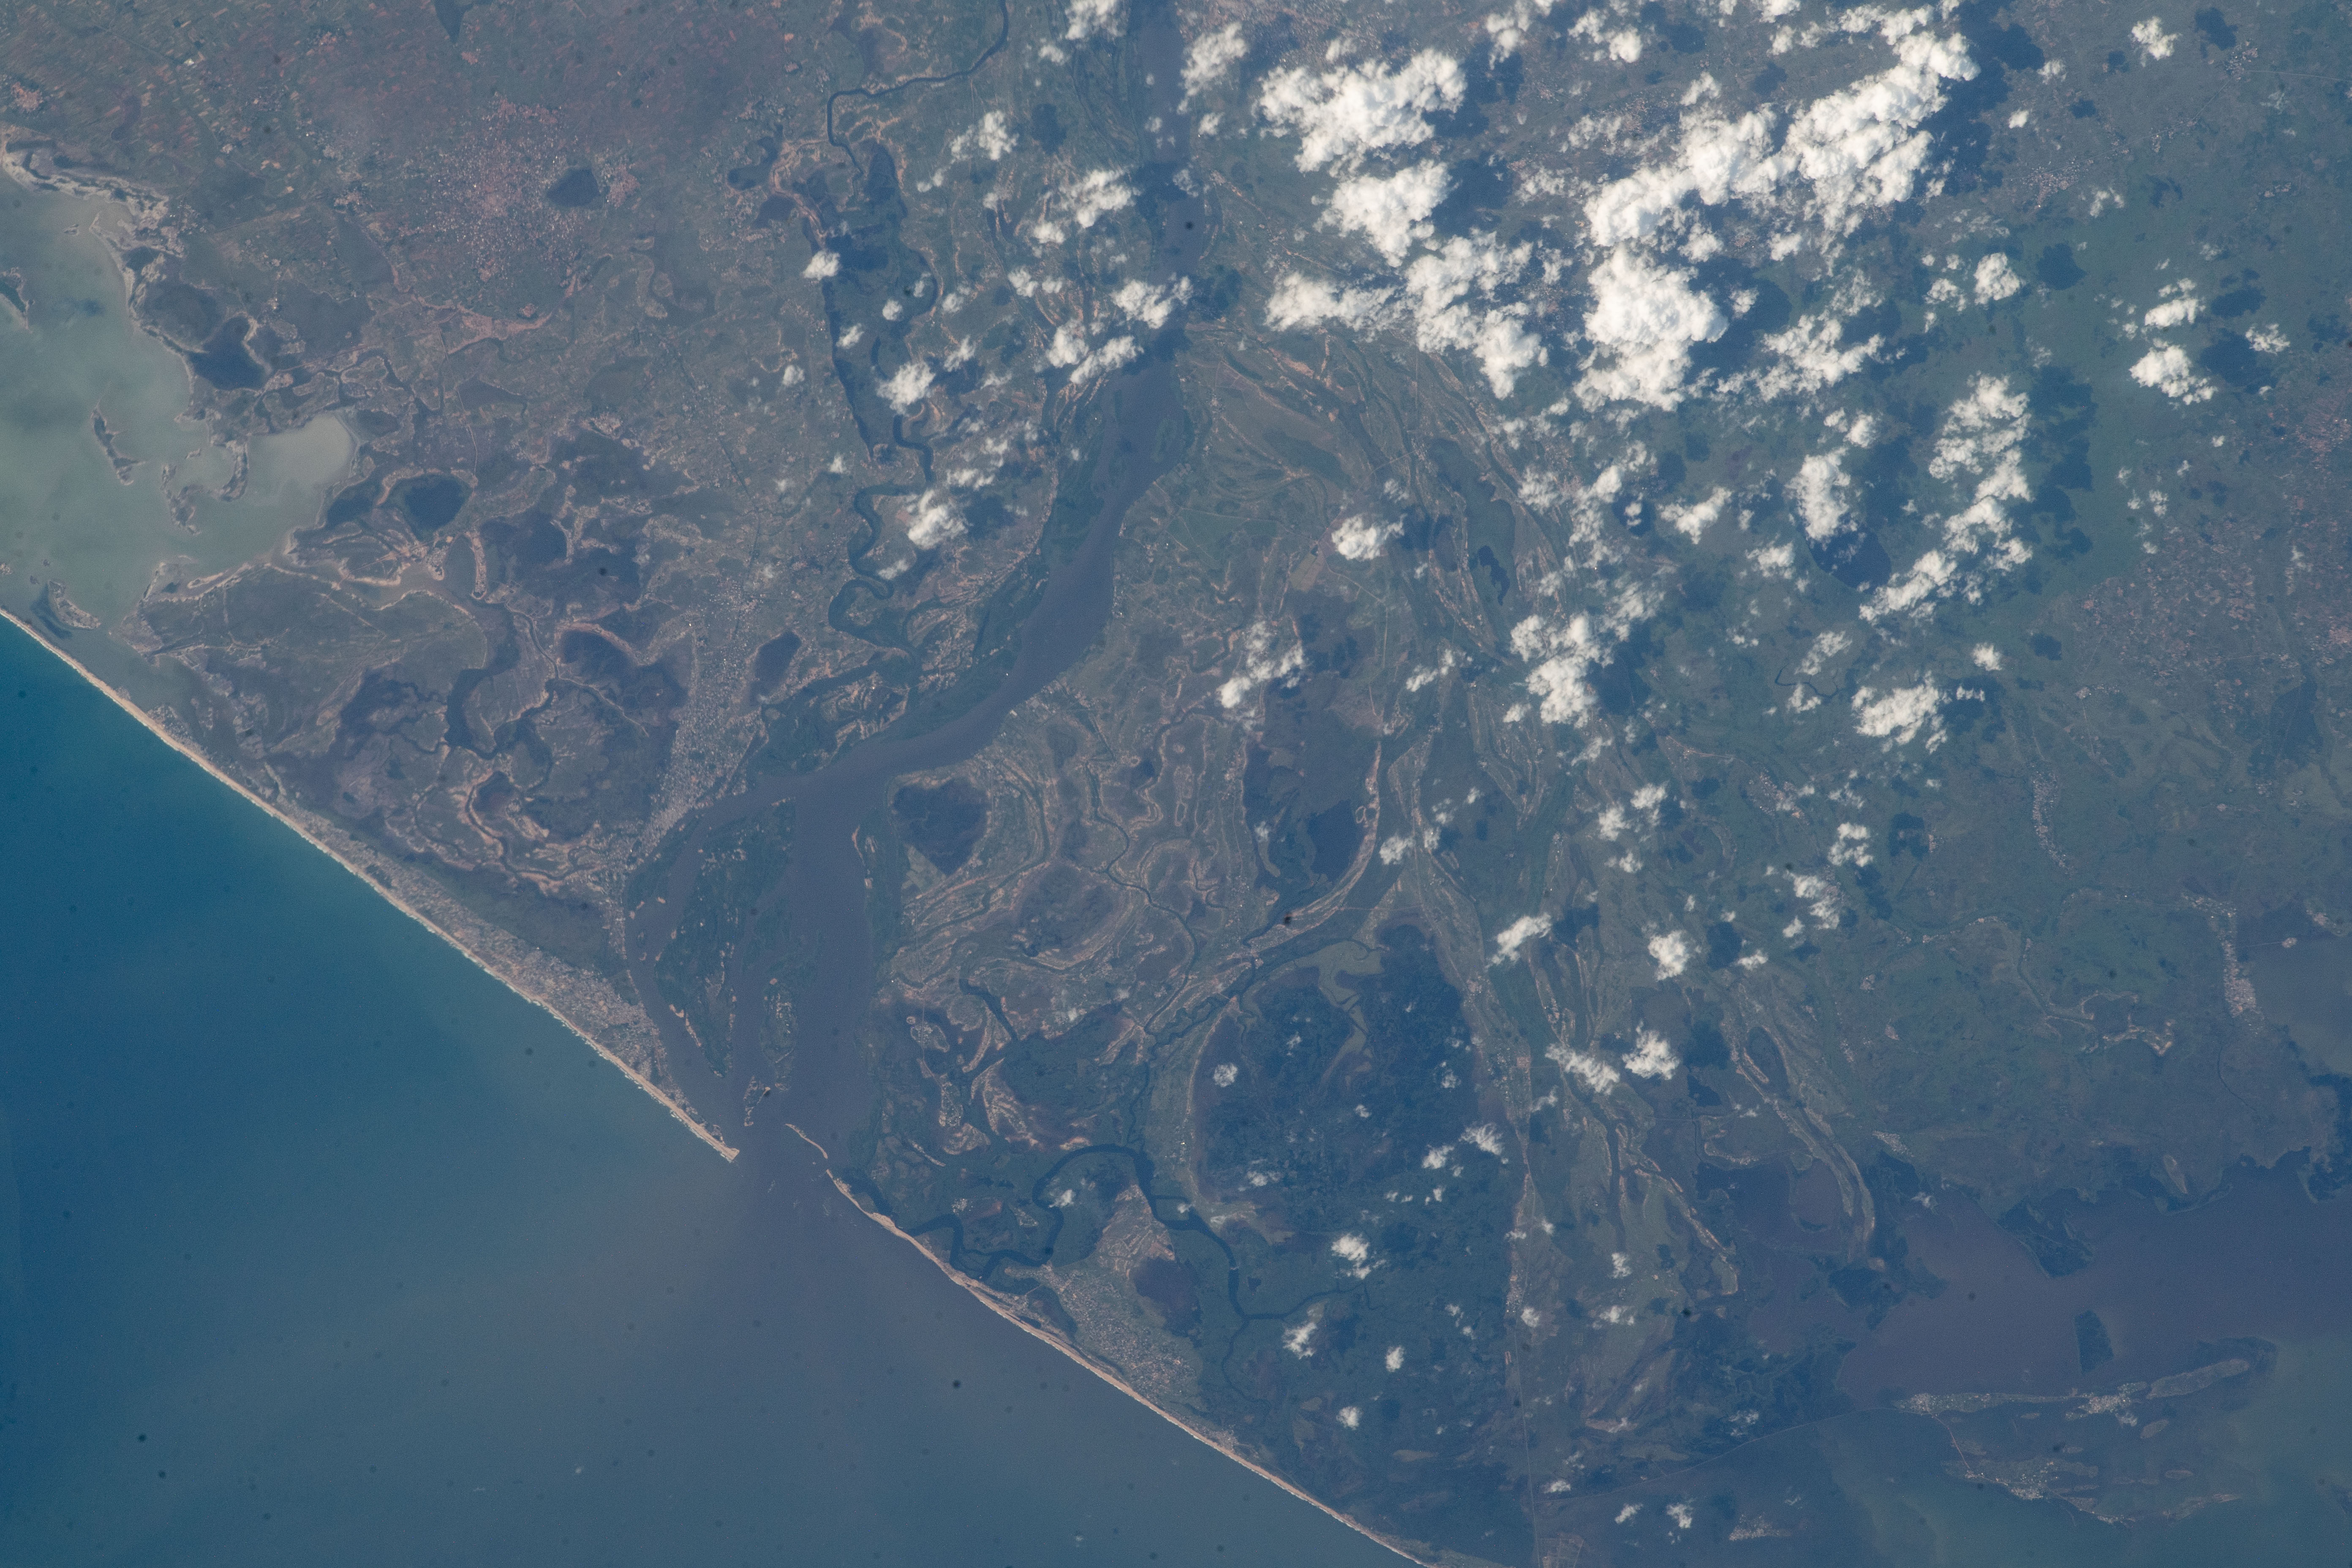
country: GHANA
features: FLOODING, VOLTA RIVER, ADA FOAH, BIG ADA
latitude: 5.9
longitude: 0.7
